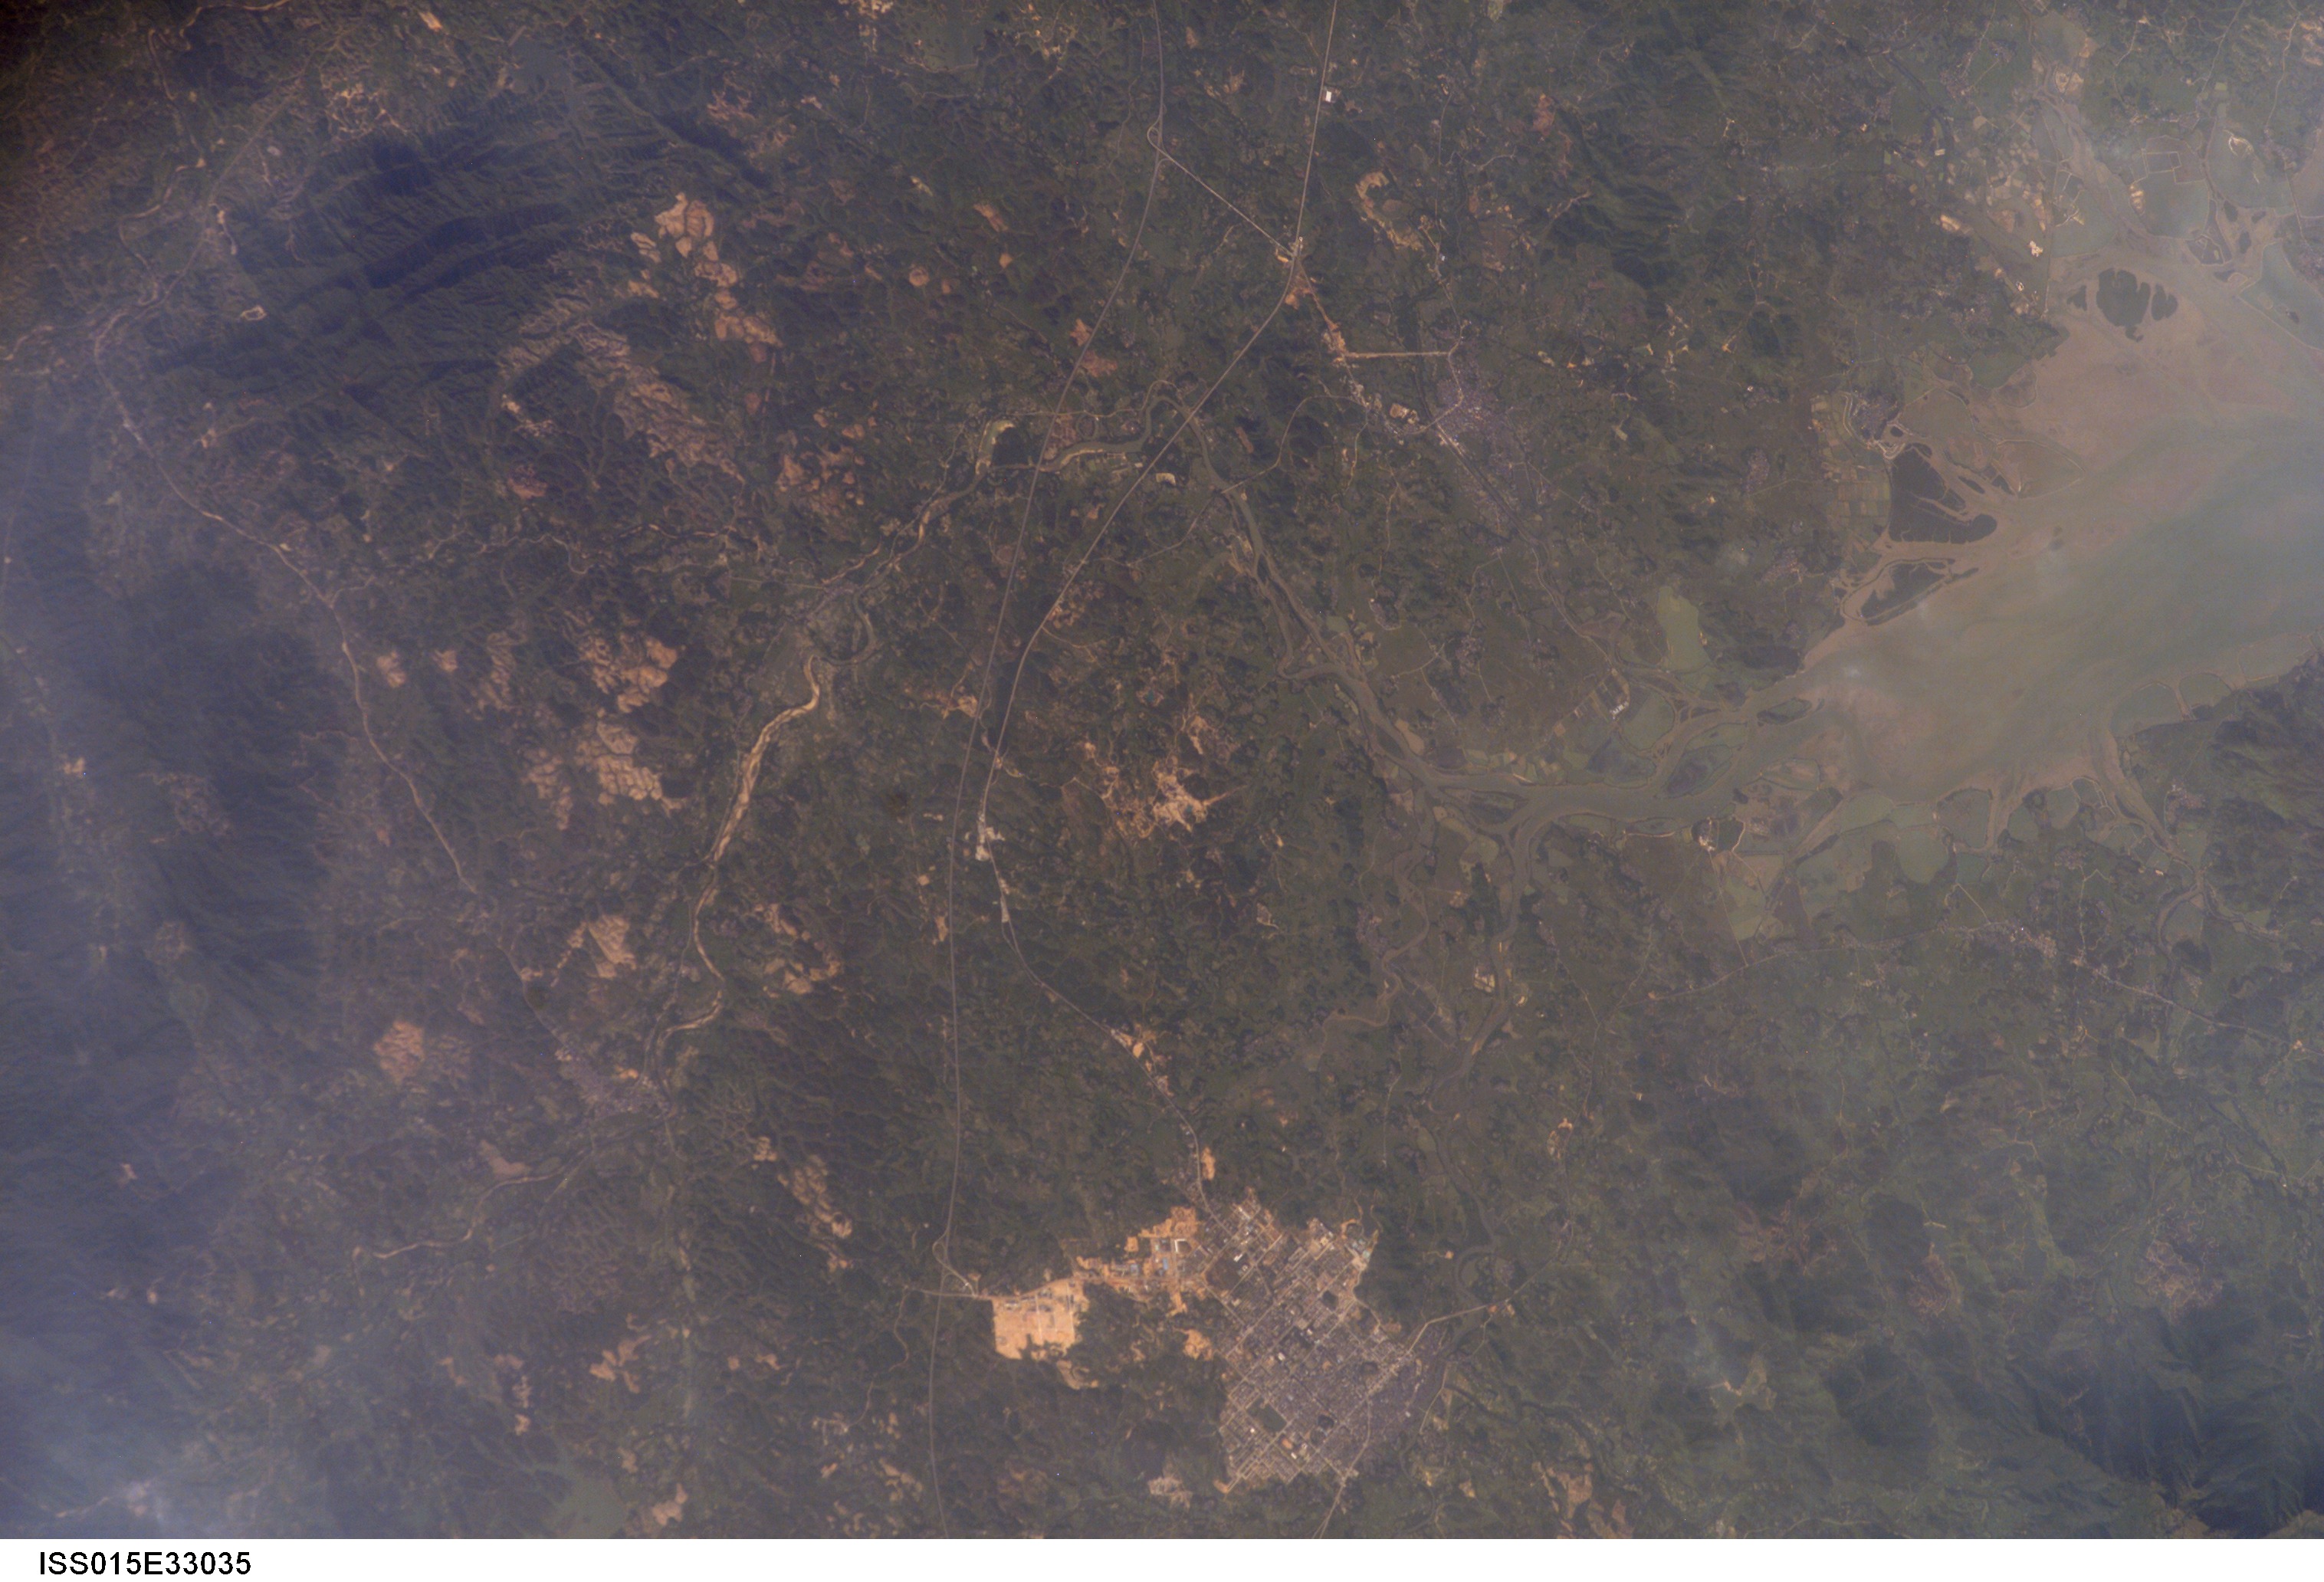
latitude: 21.8
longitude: 111.7
